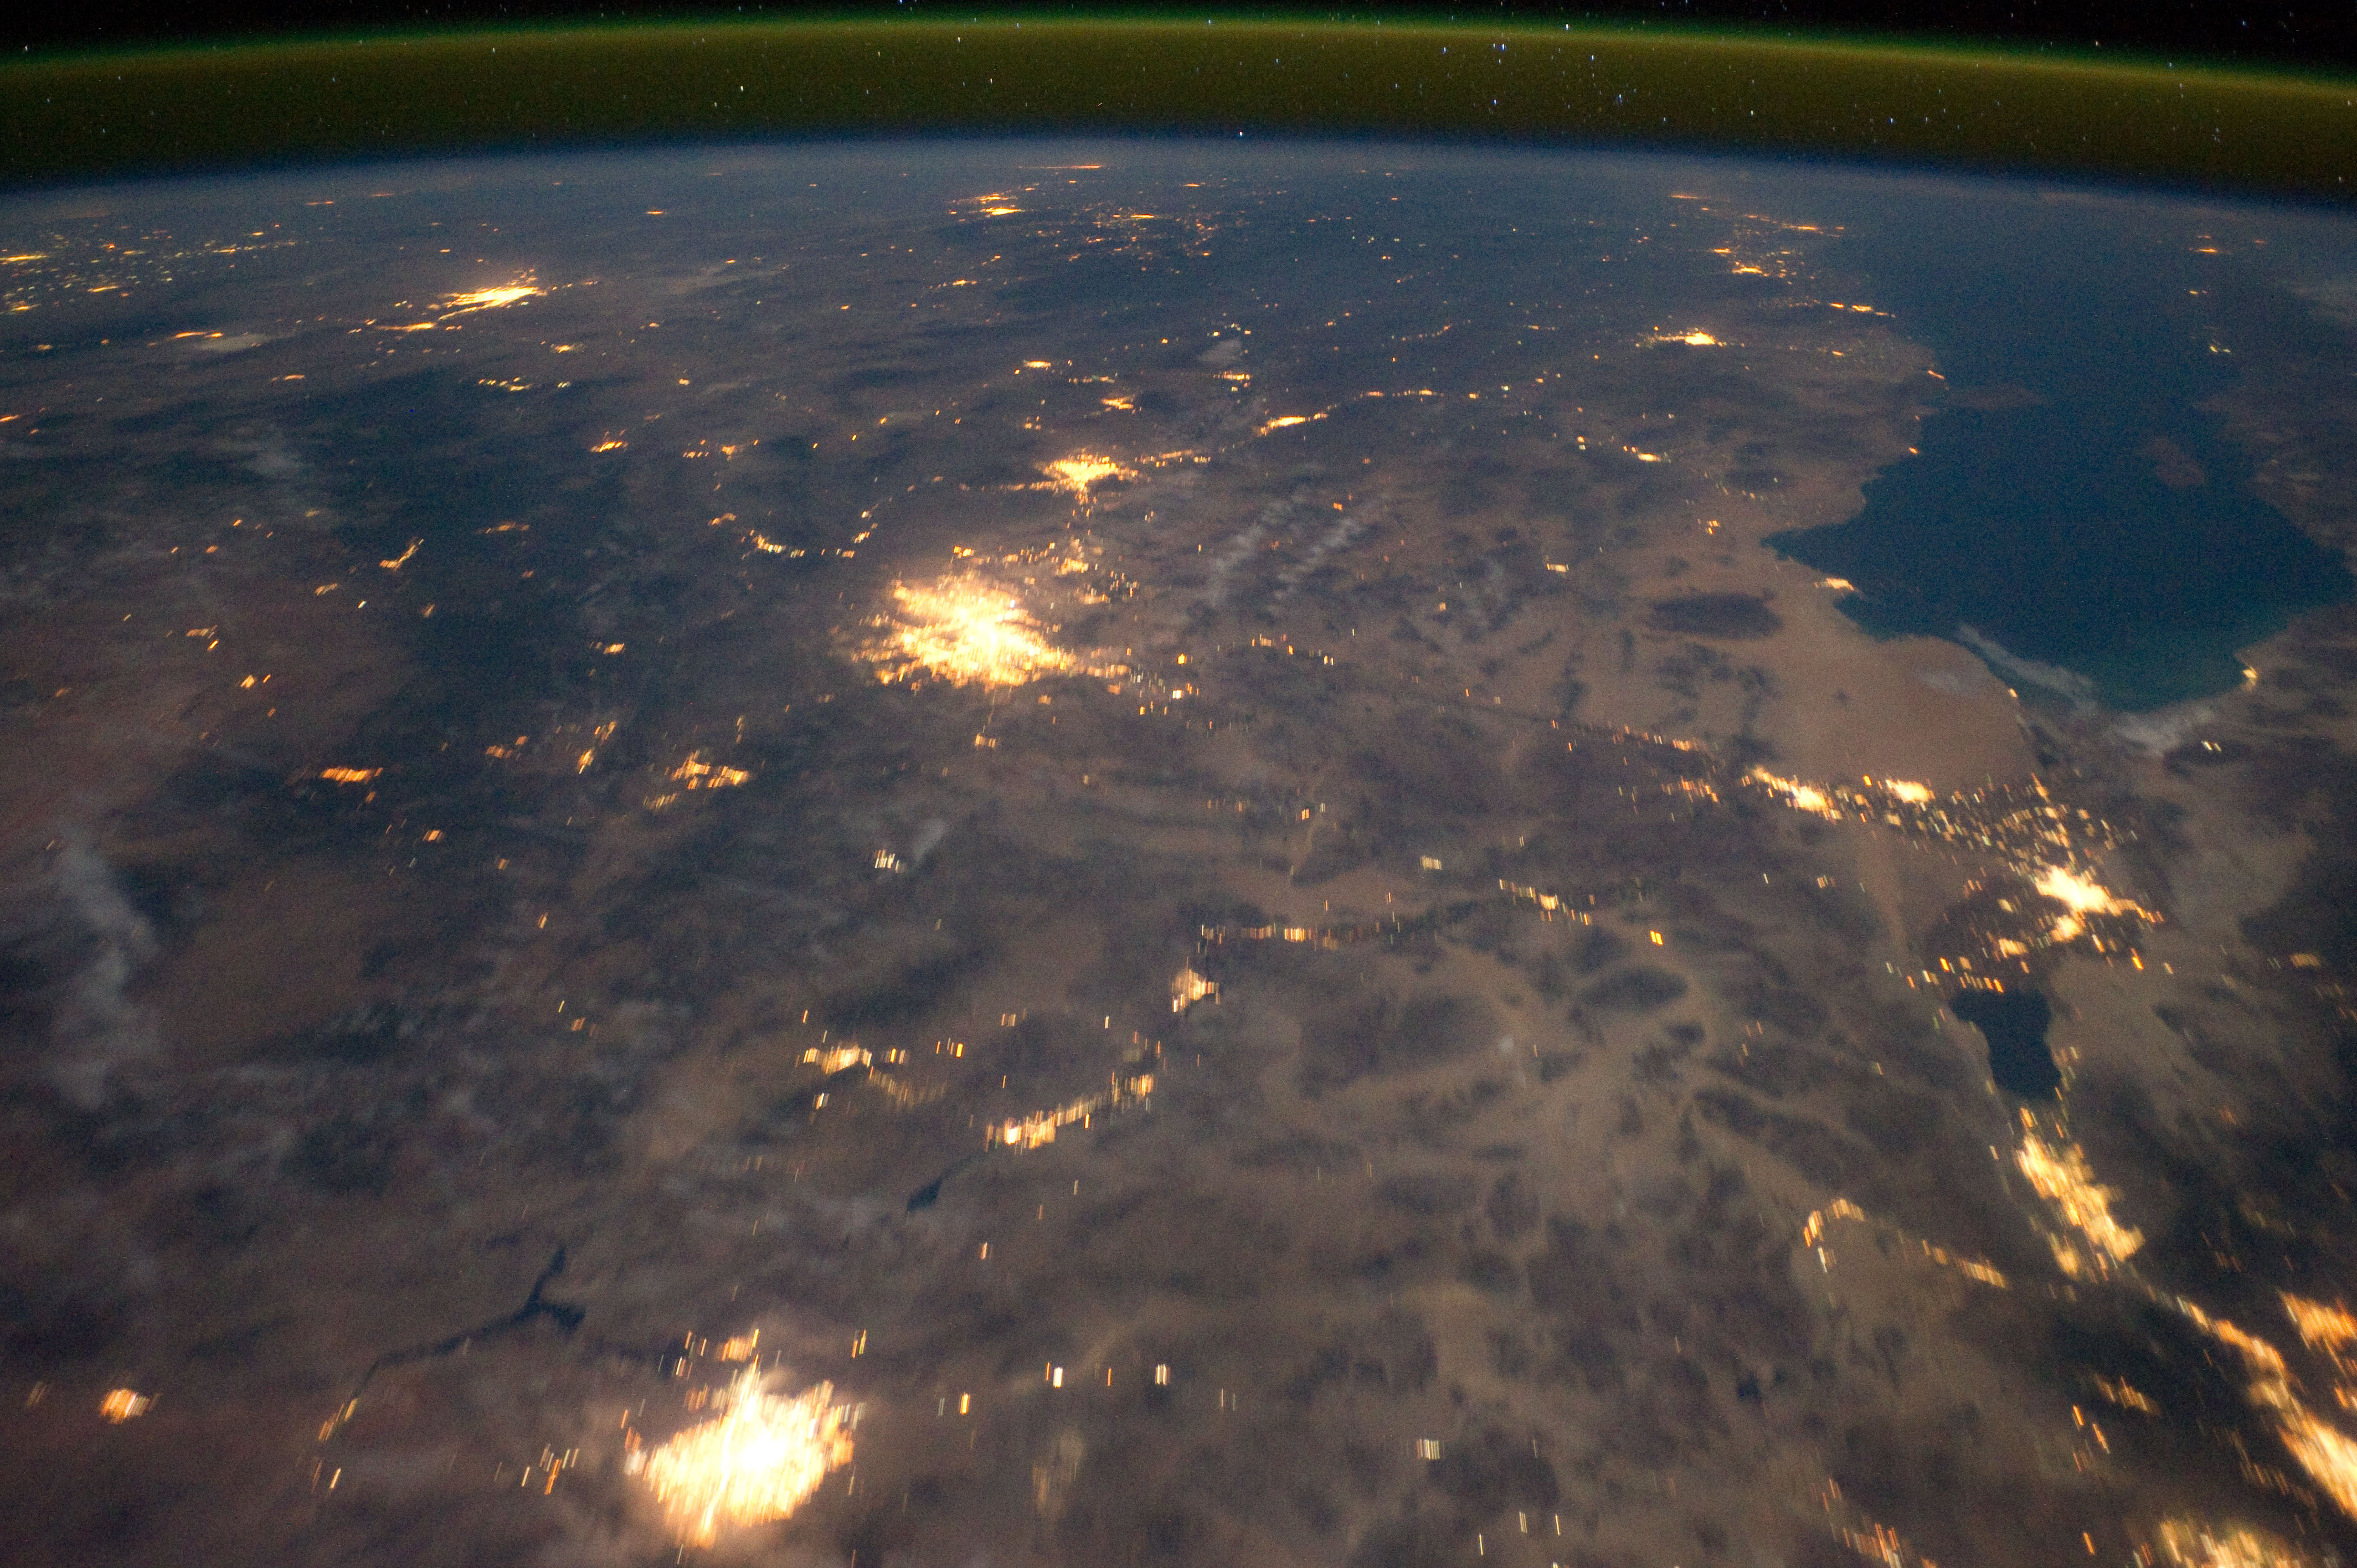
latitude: 33.4
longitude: -113.9
